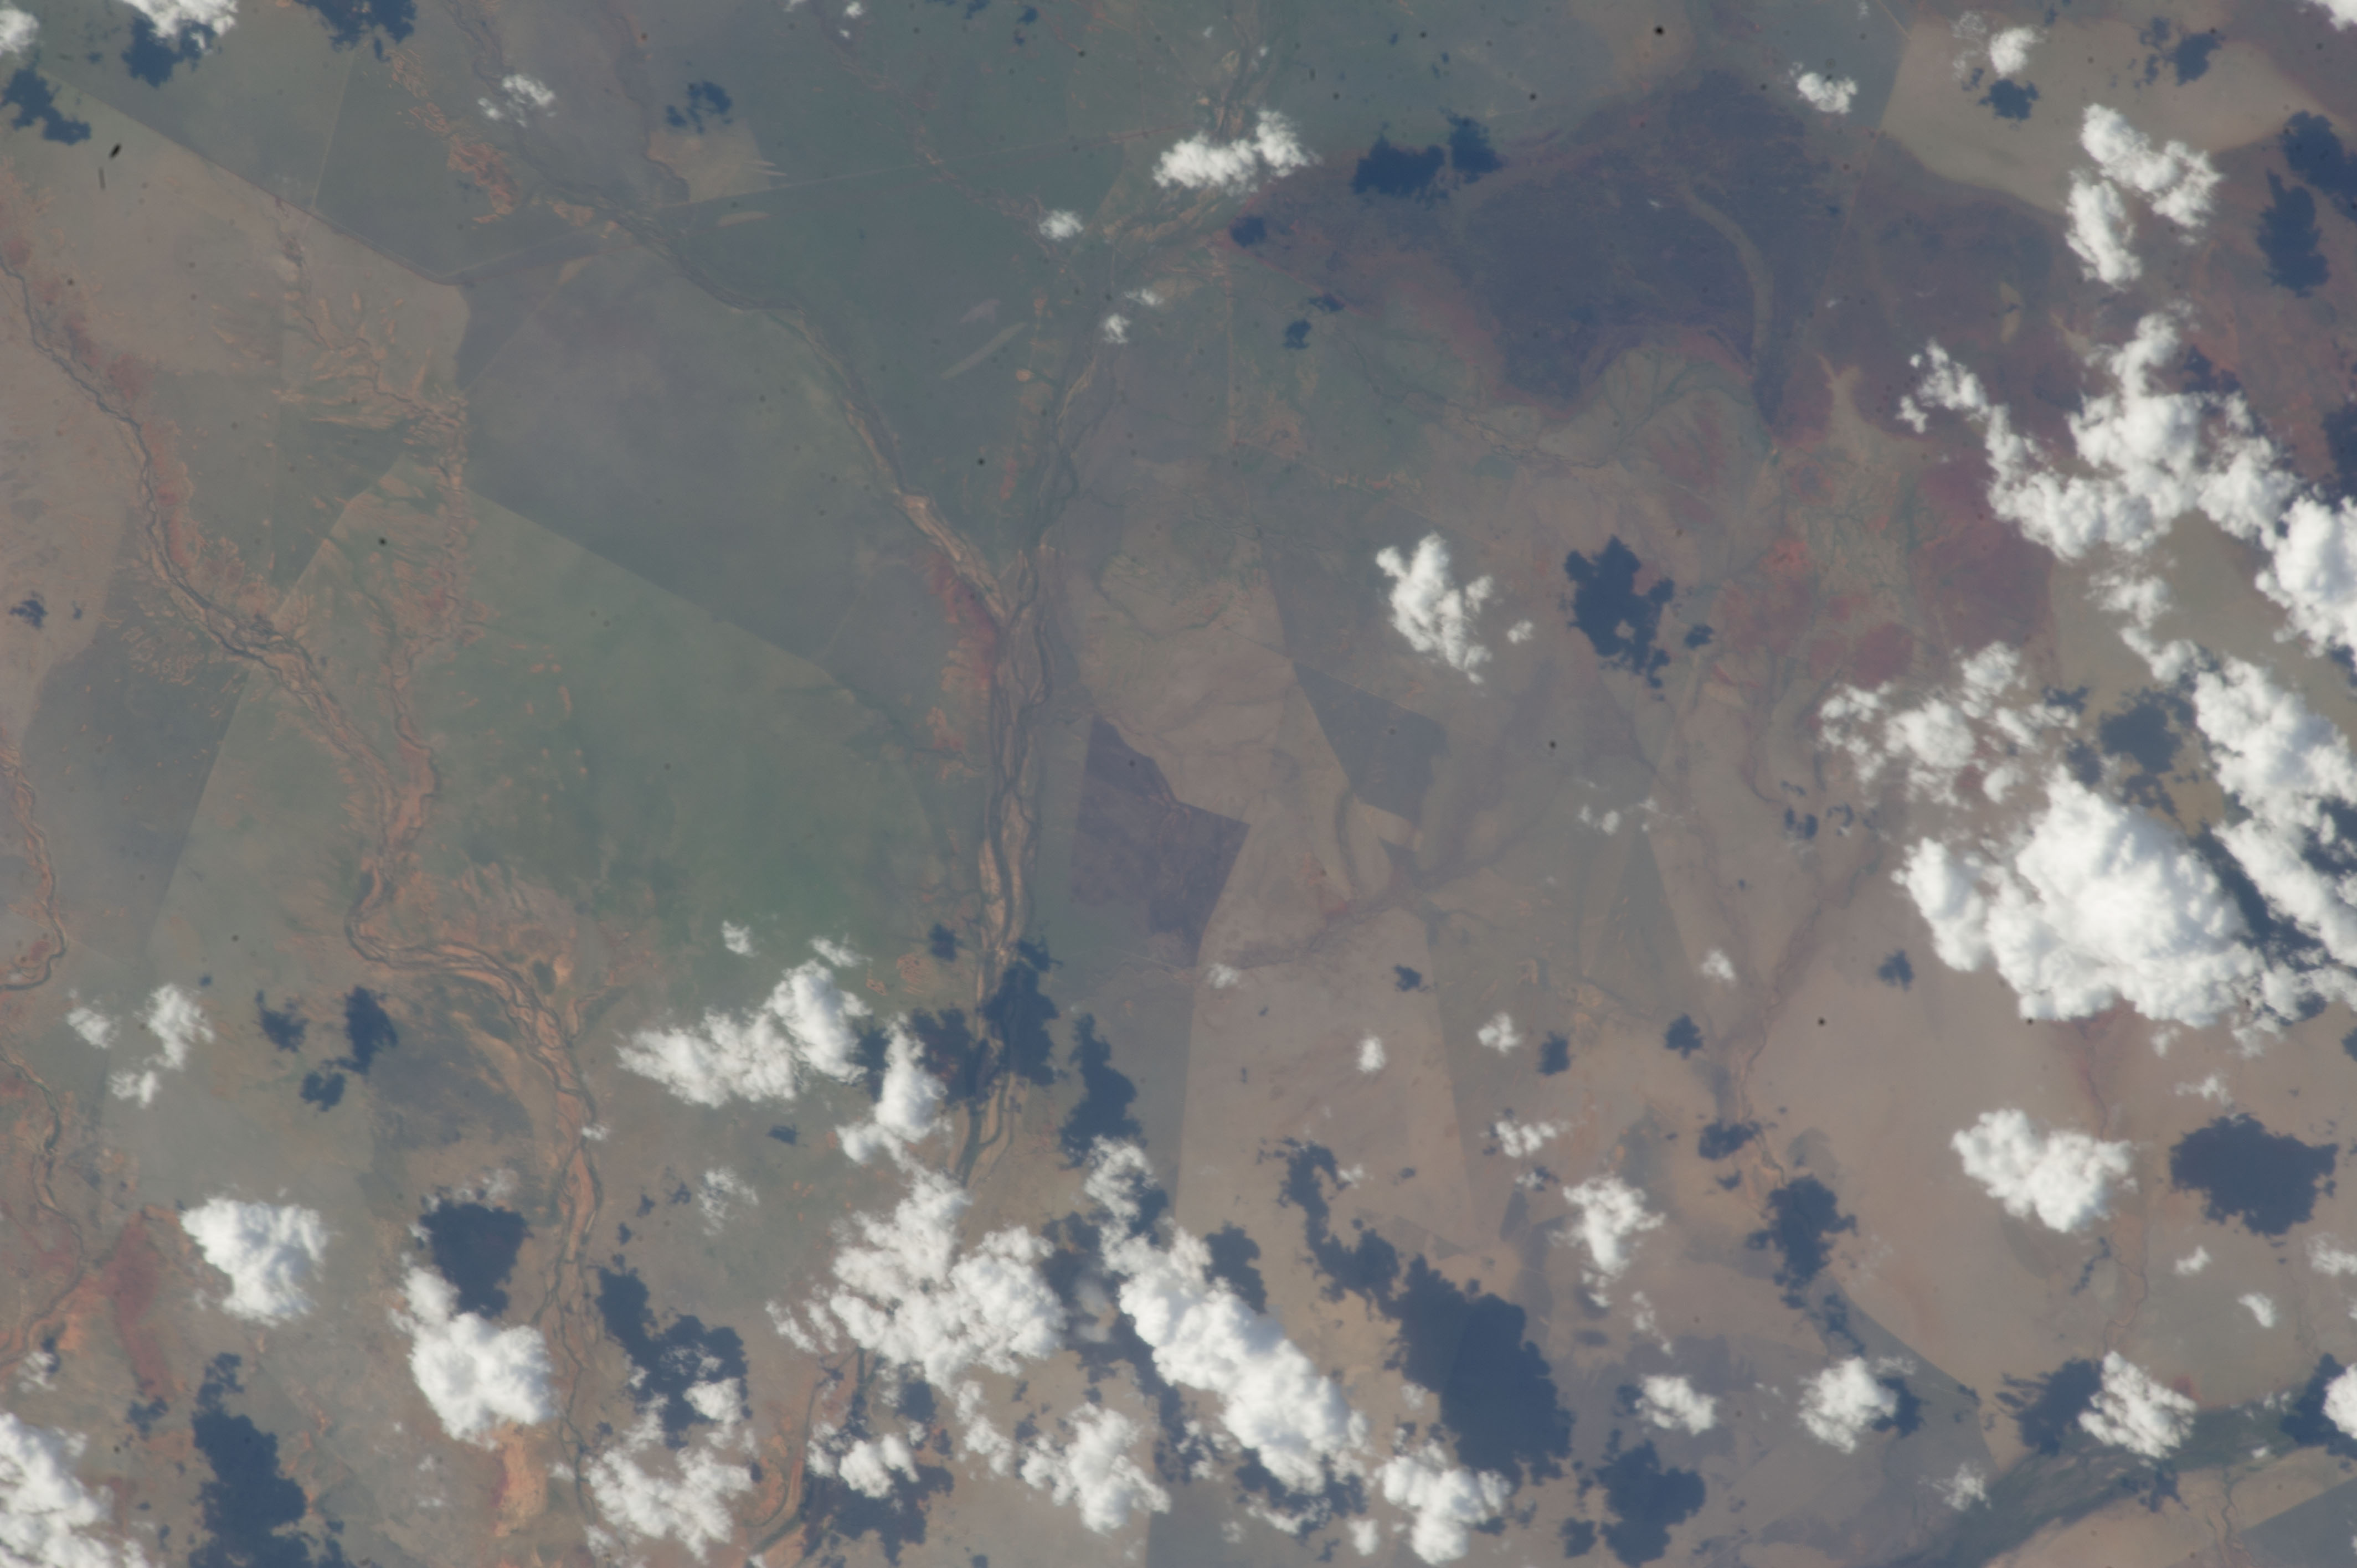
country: AUSTRALIA-WA
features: ANTRIM PLATEAU, STURT CREEK DRAINAGE, BURN SCARS, SEVEN MILE WATERHOLE AREA
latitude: -18.5
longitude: 128.5
